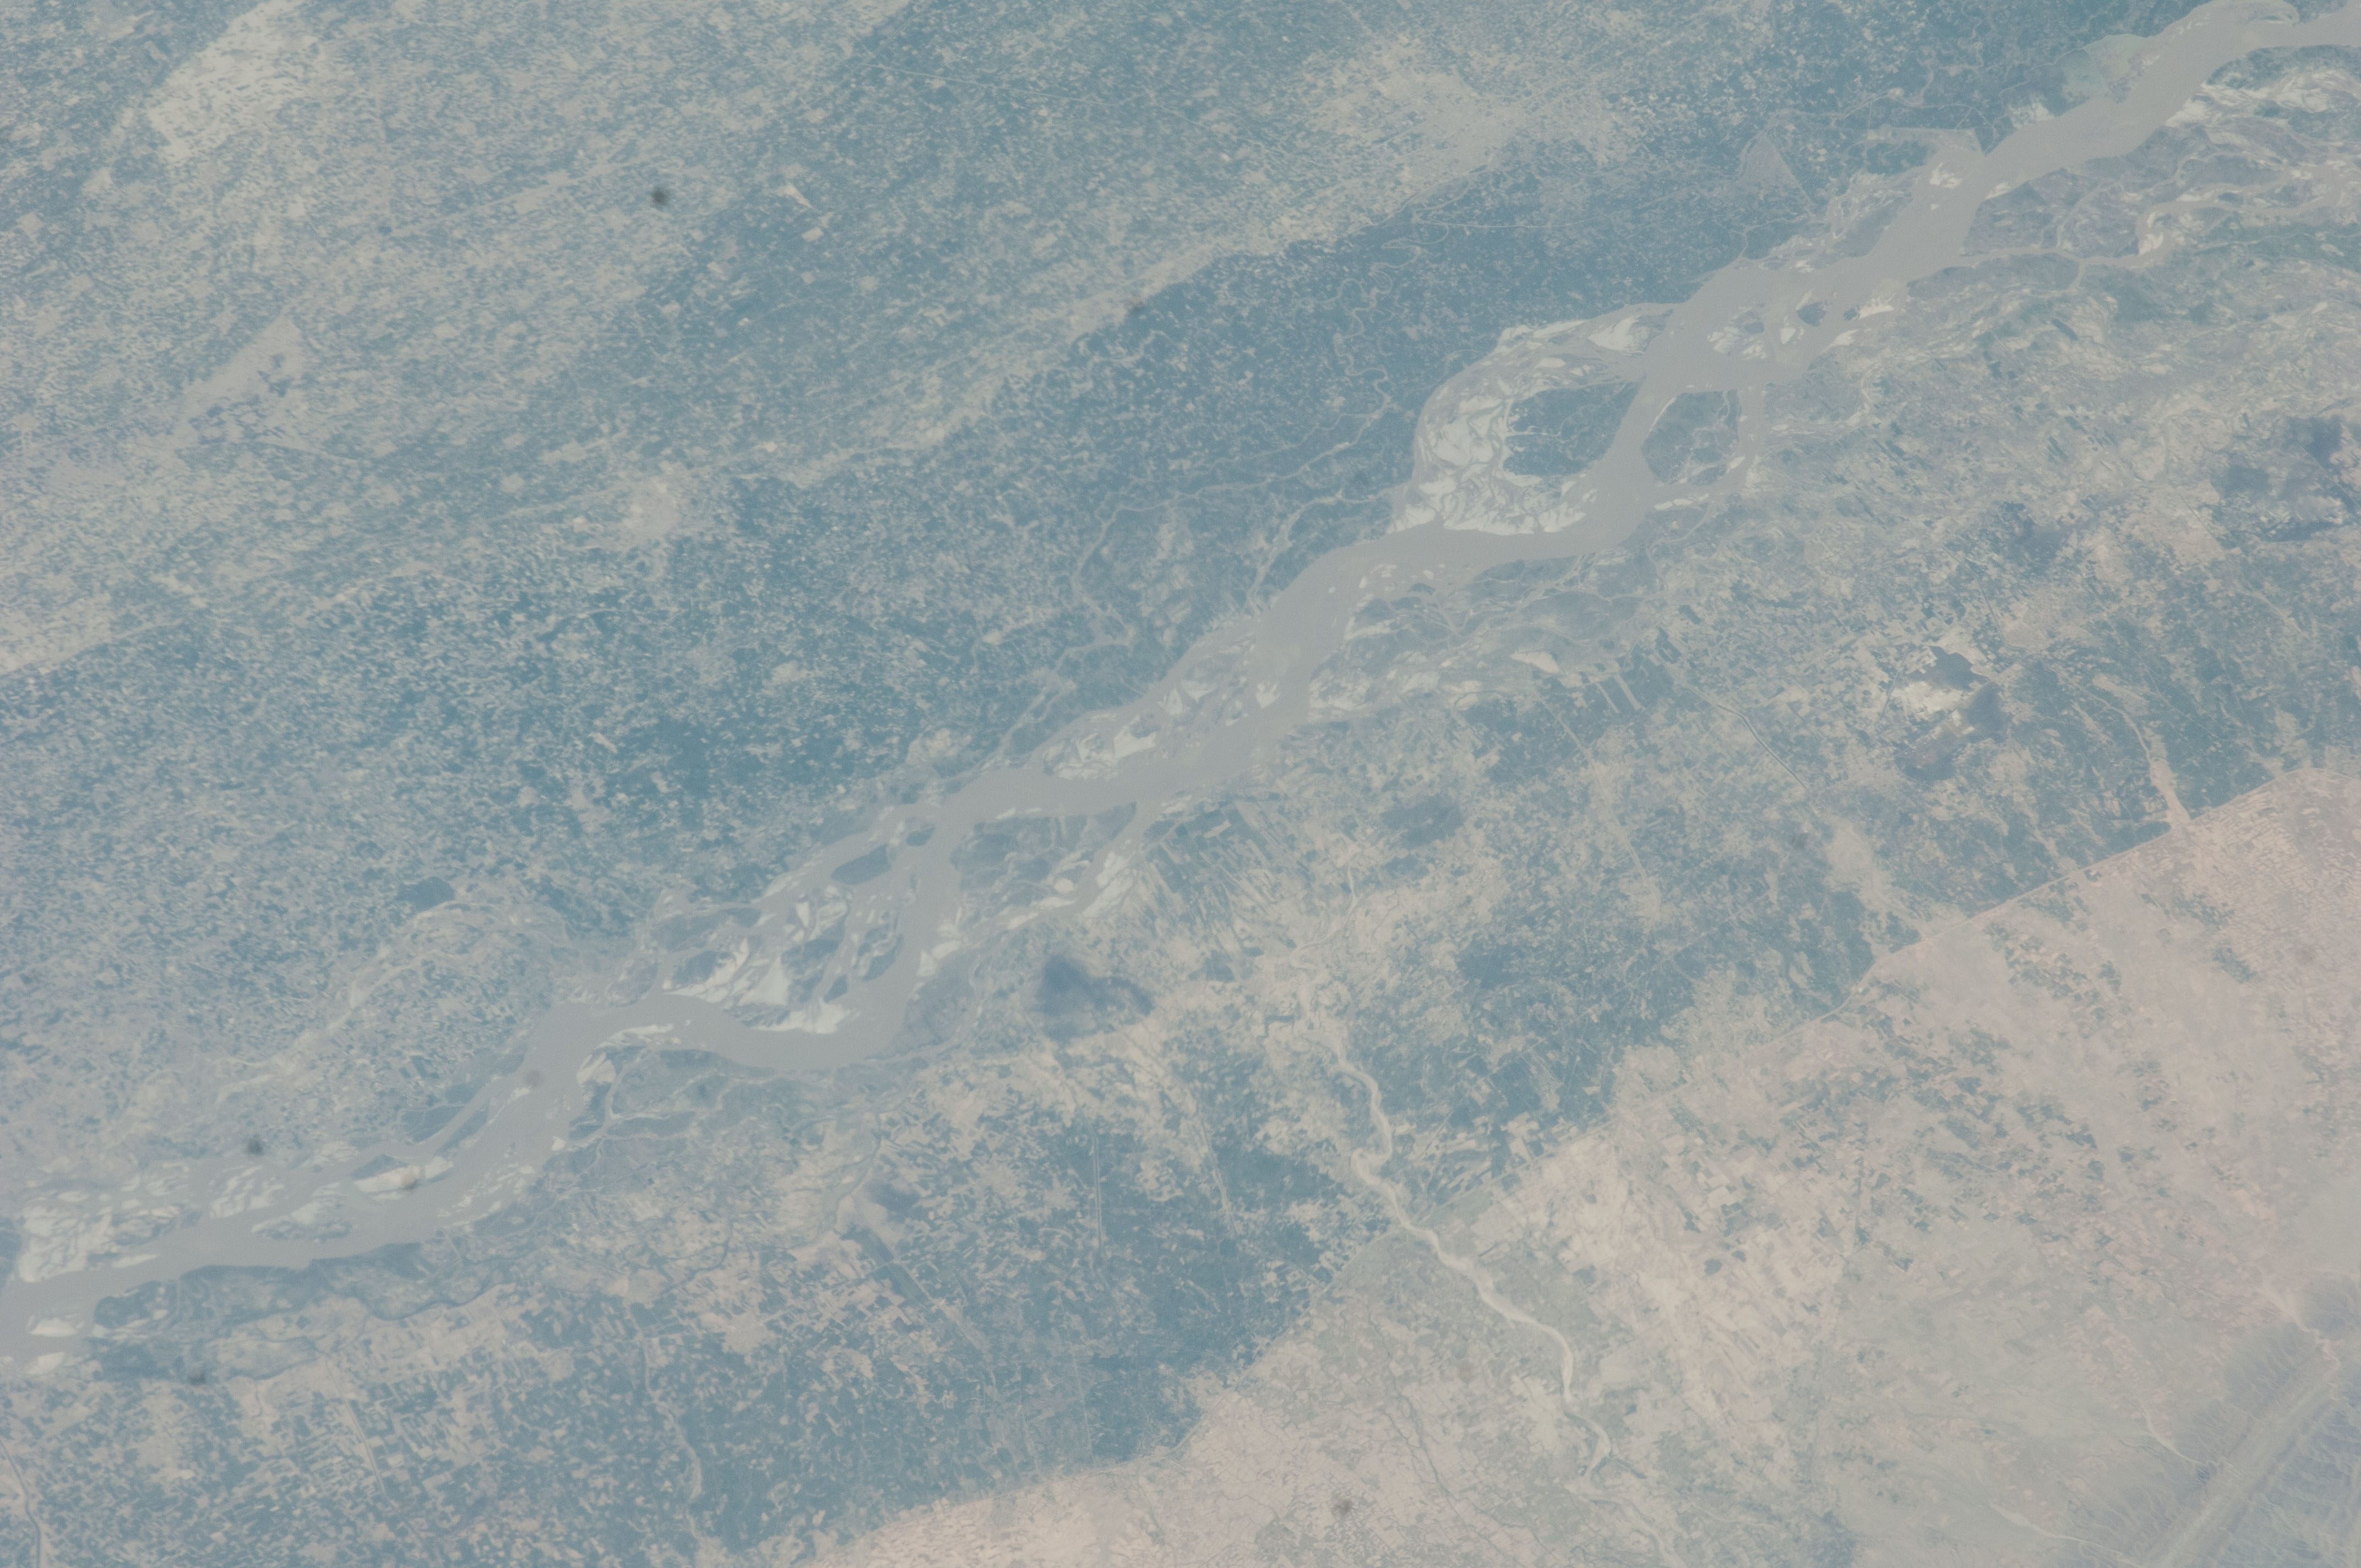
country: PAKISTAN
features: INDUS R. FLOODPLAIN, LAYYAH
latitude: 31.1
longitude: 70.8
